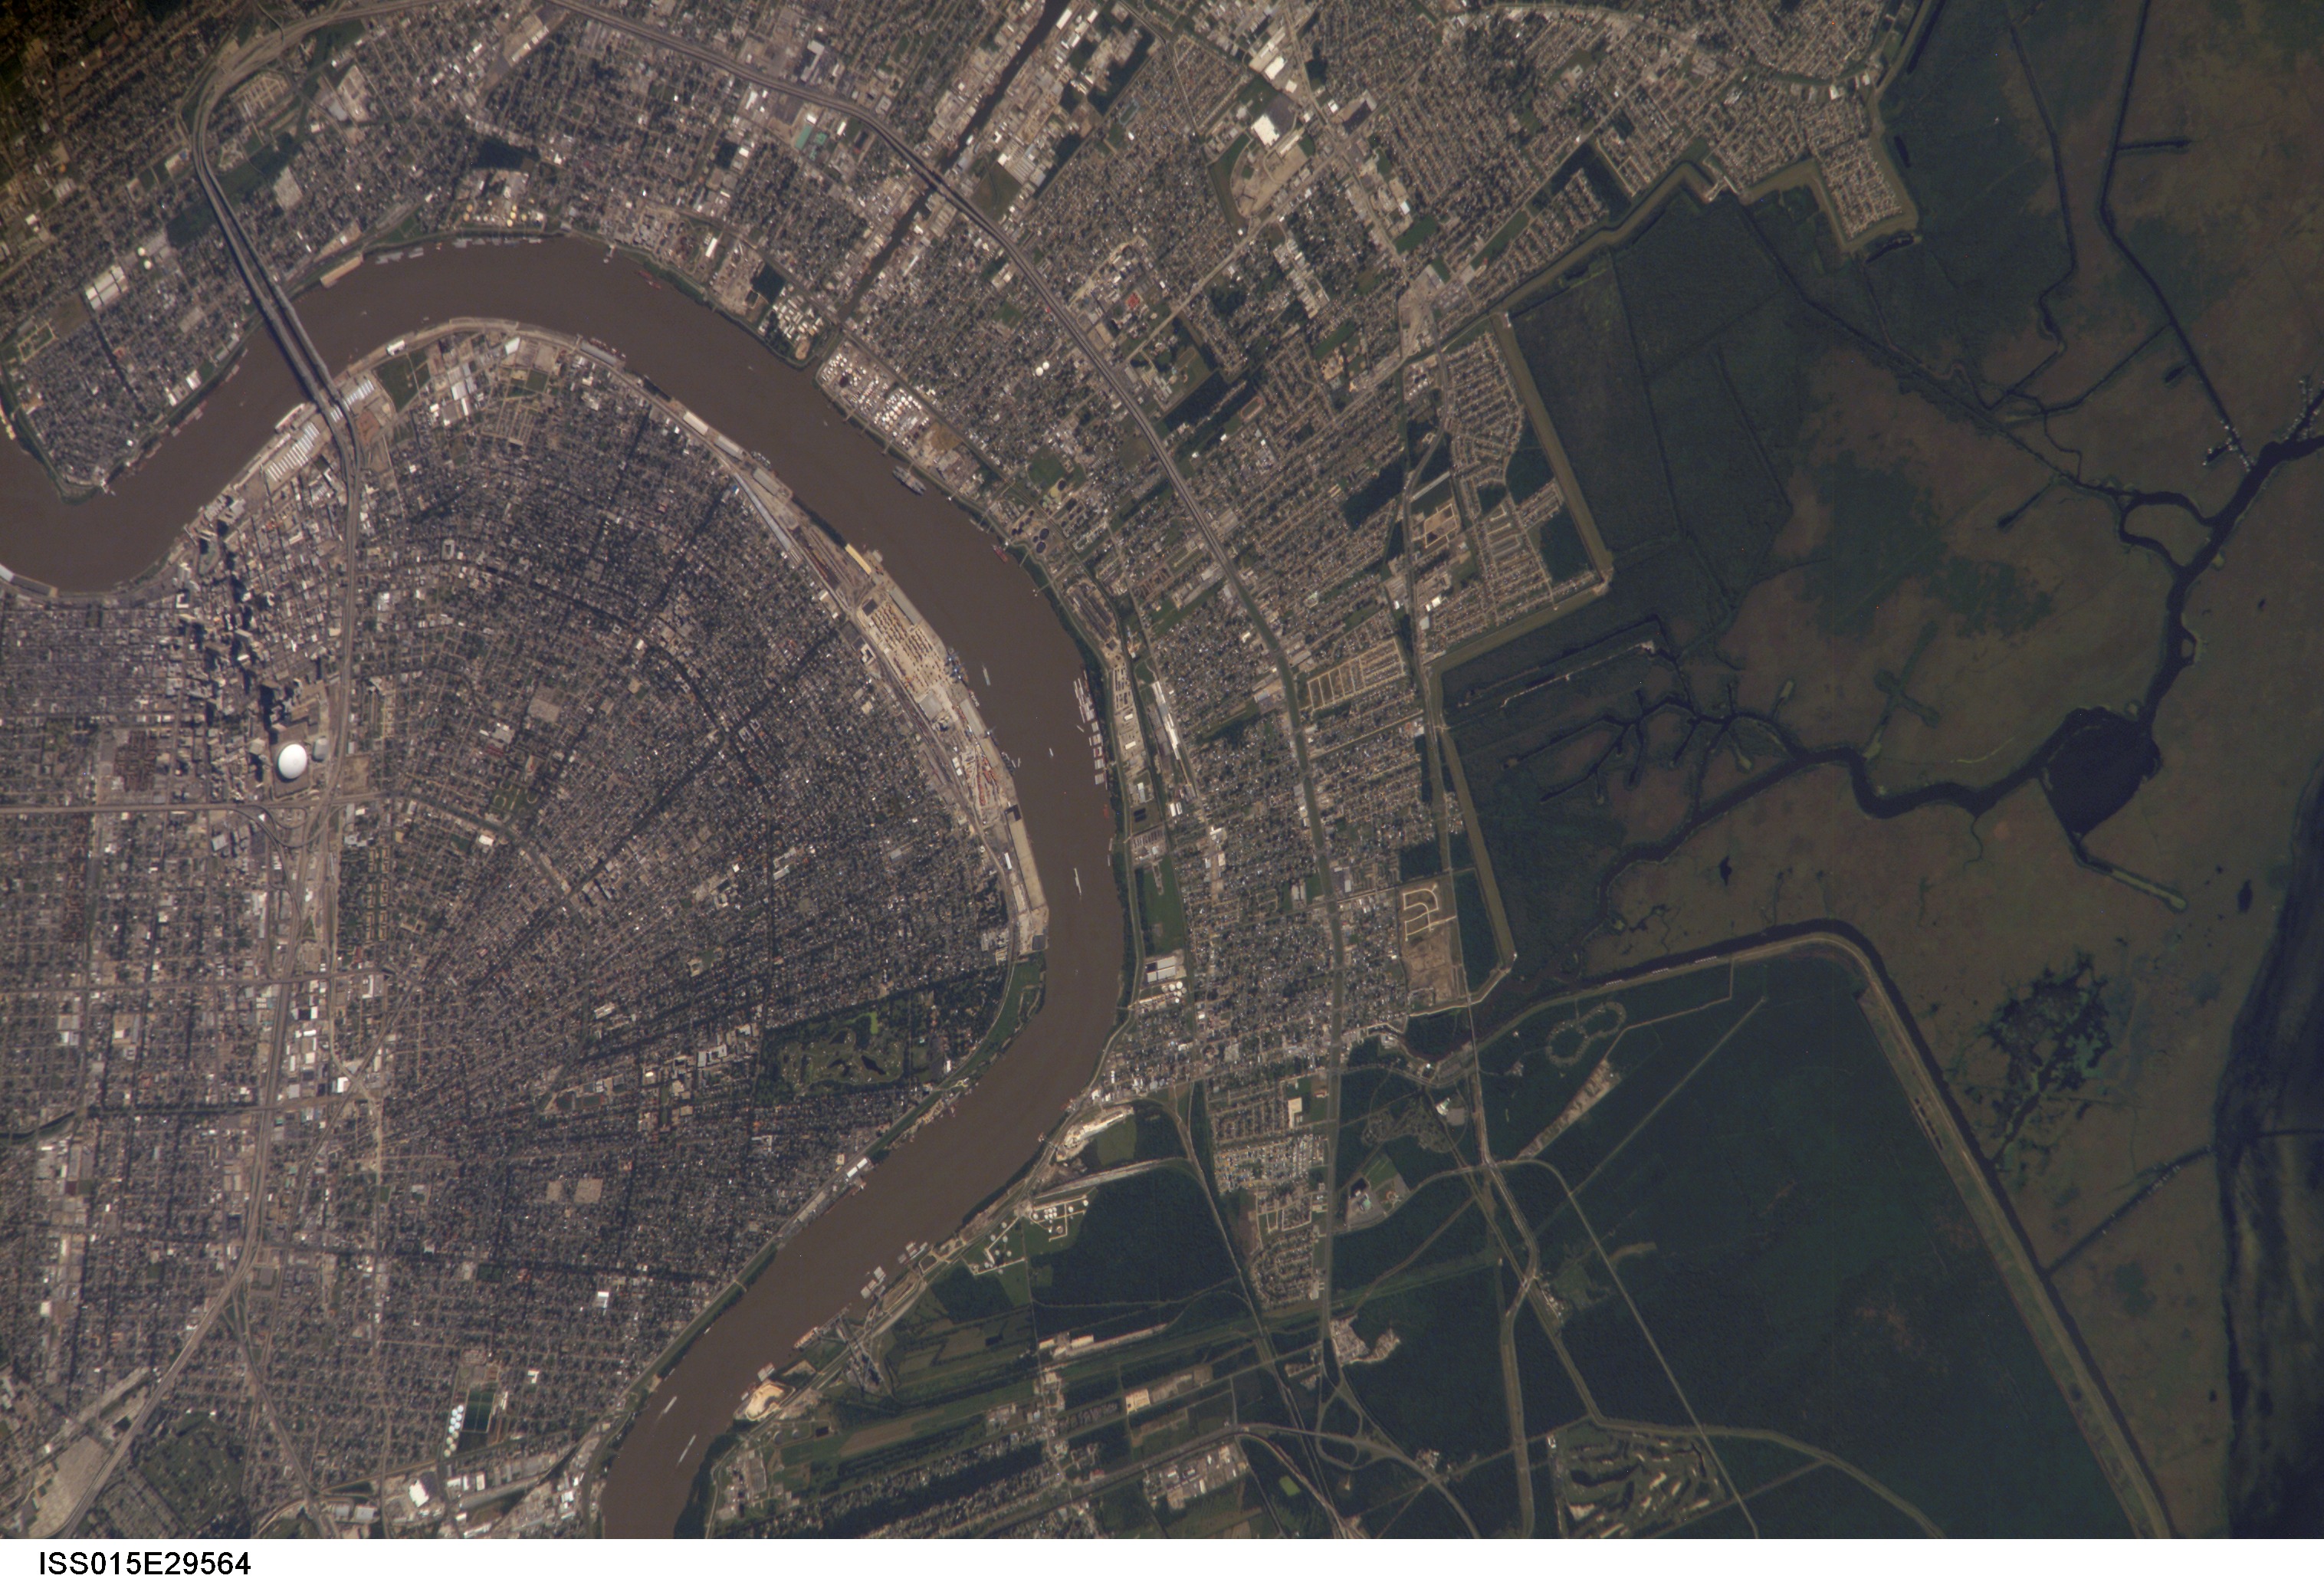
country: USA-LOUISIANA
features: MISSISSIPPI R., S. NEW ORLEANS
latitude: 29.9
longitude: -90.1
